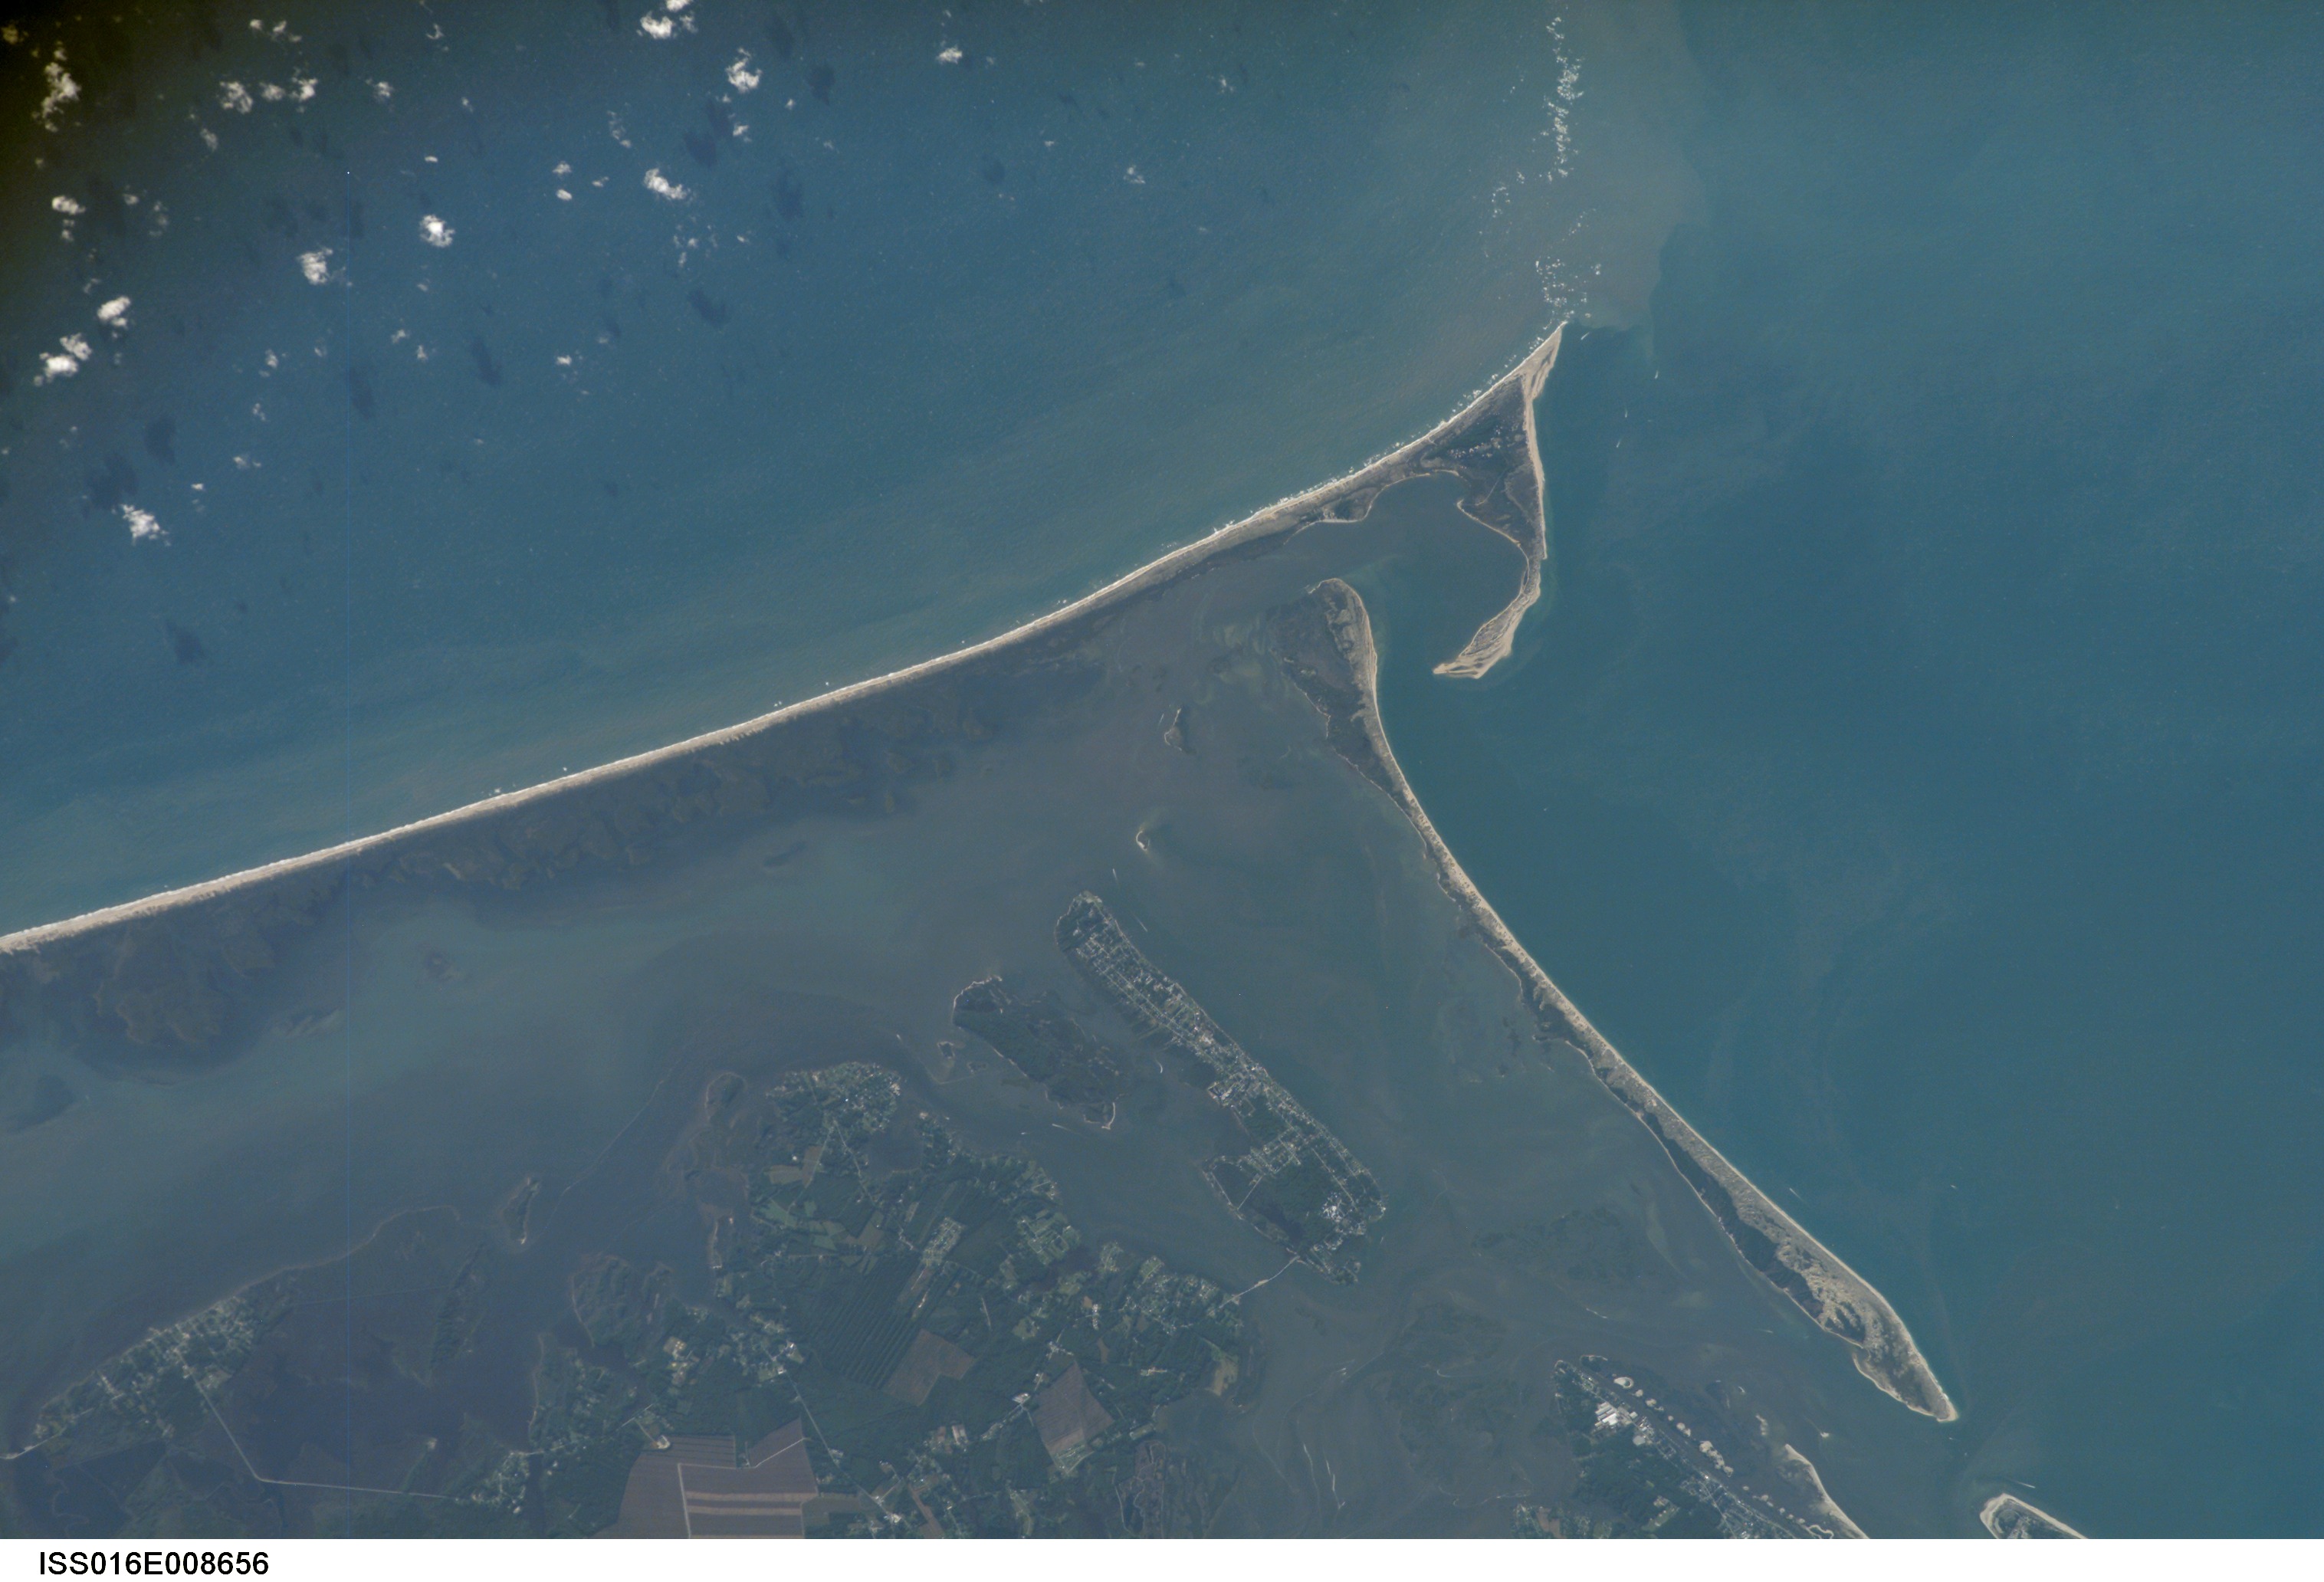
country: USA-NORTH CAROLINA
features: CAPE LOOKOUT, COASTLINE
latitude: 34.6
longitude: -76.5
